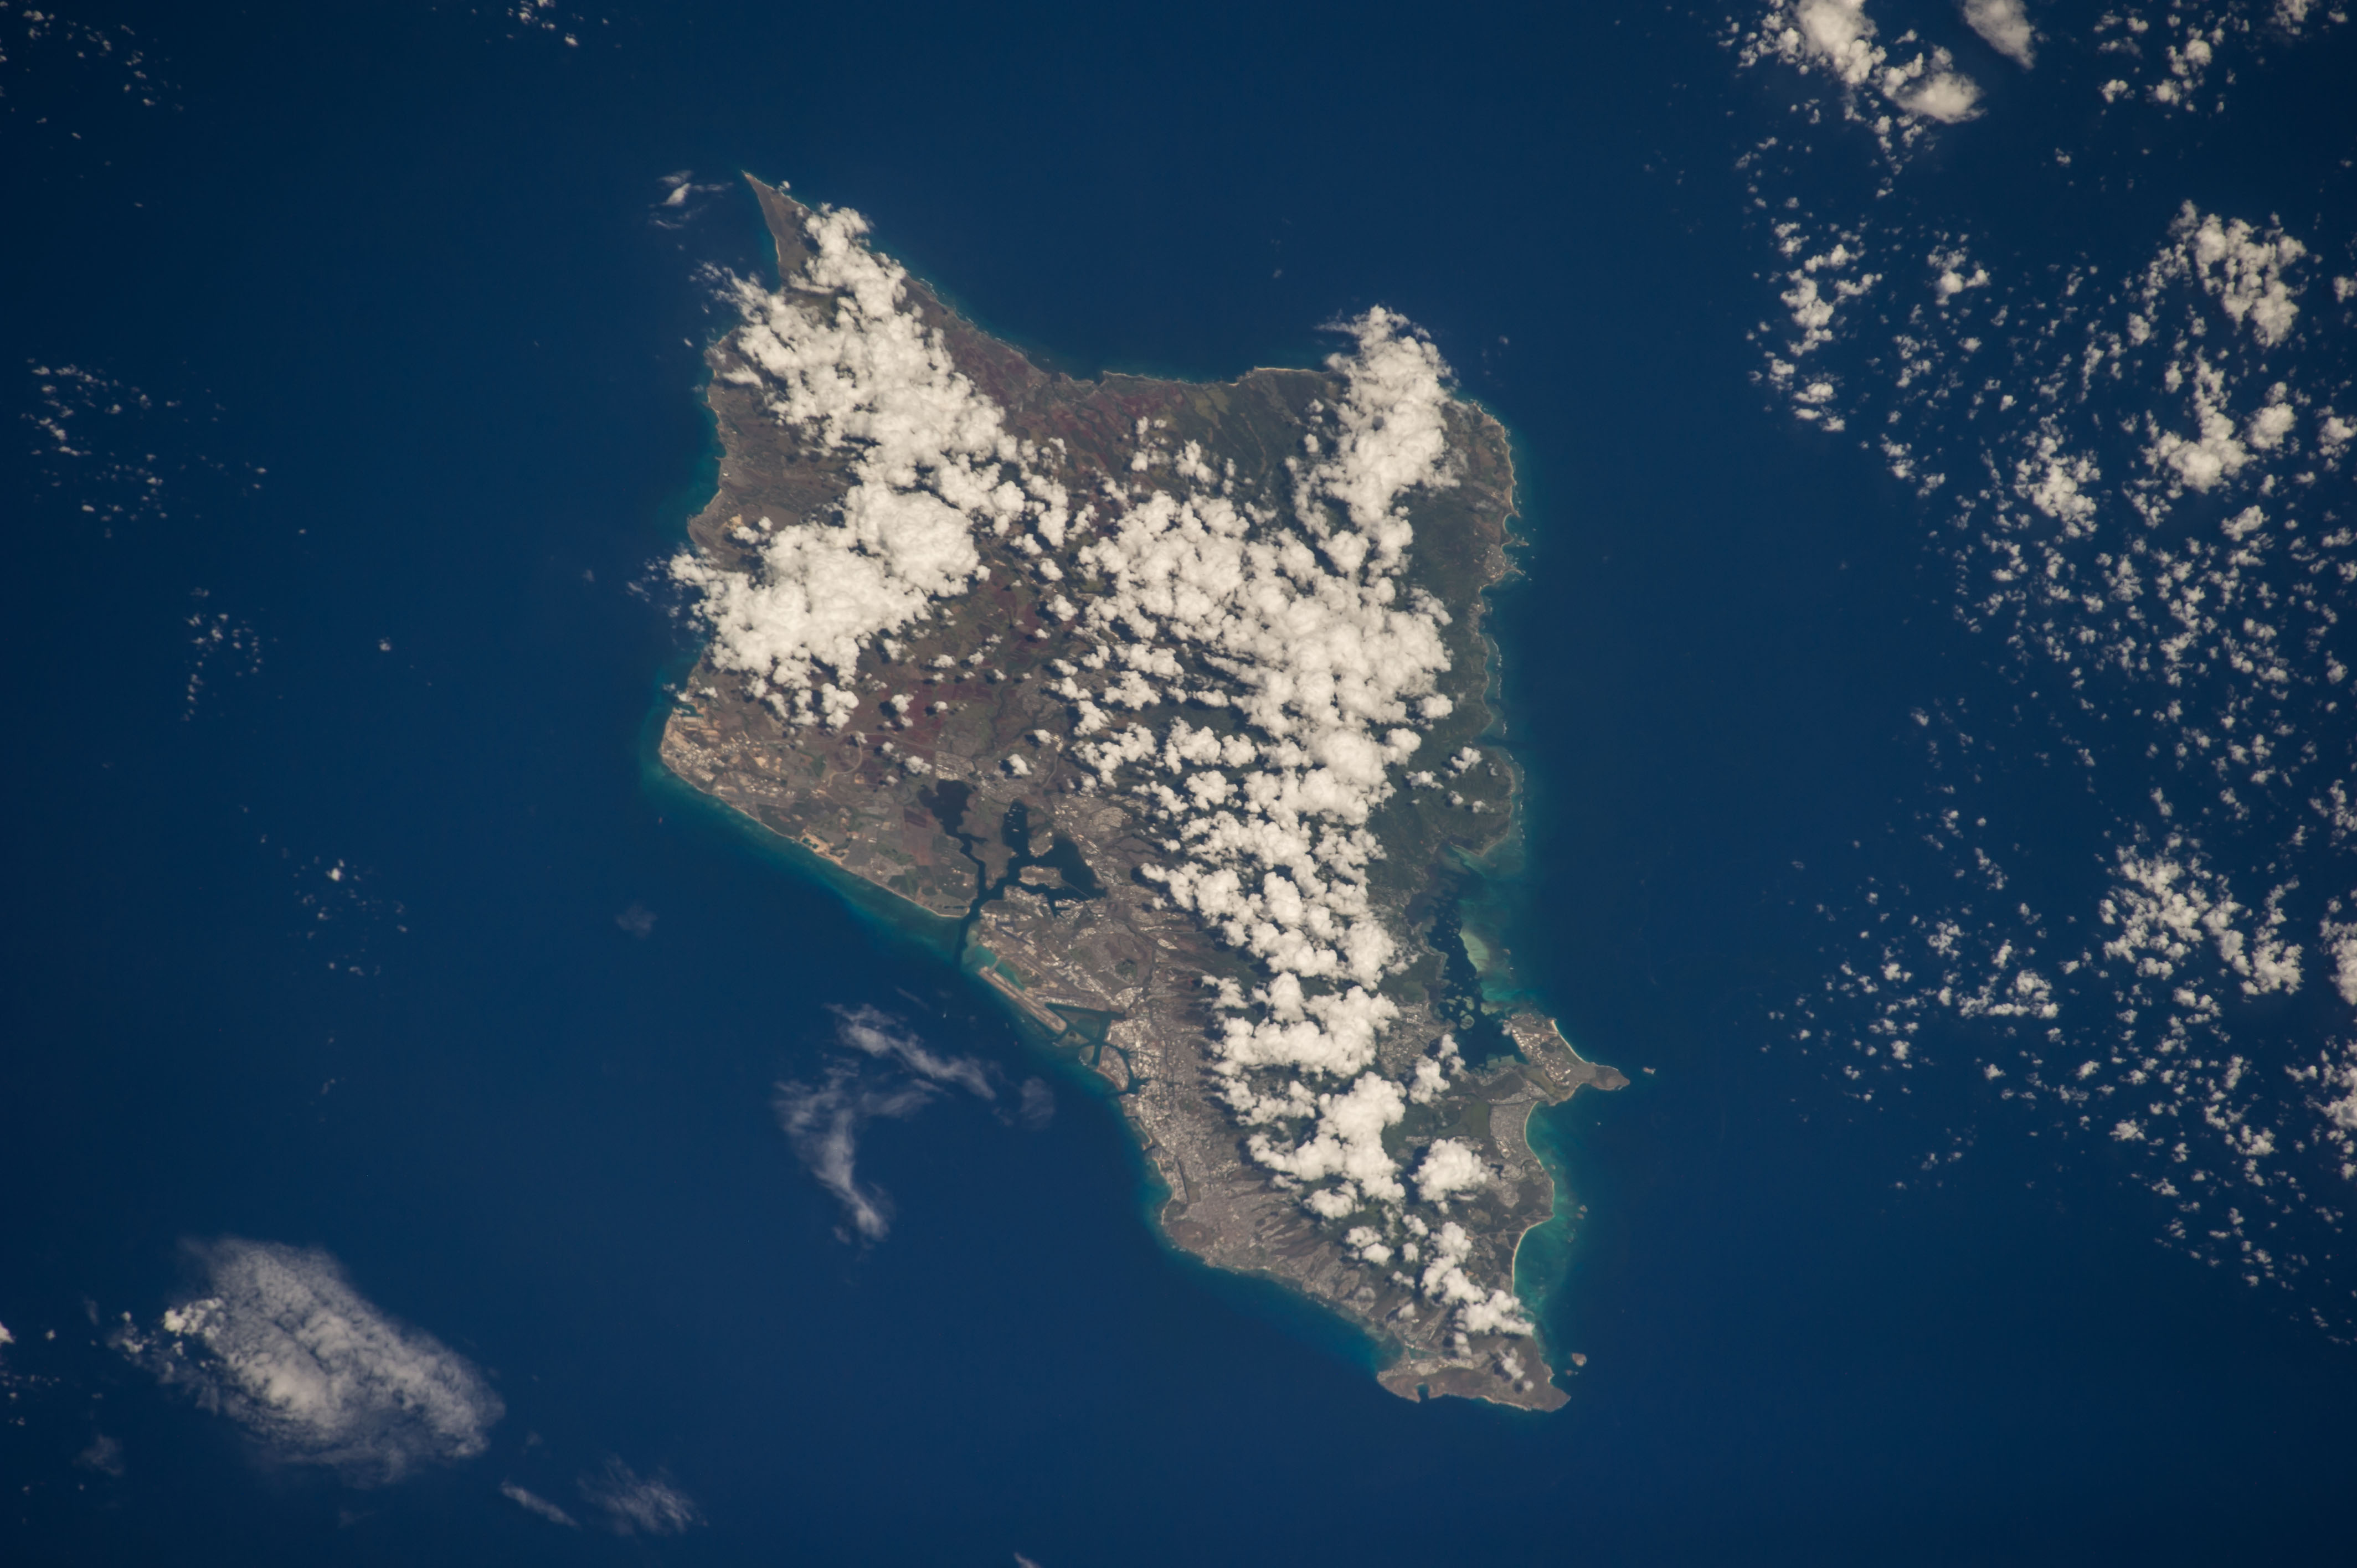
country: USA-HAWAII
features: O'AHU, HONOLULU, PEARL HARBOR, PACIFIC O.
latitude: 21.4
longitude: -157.9
